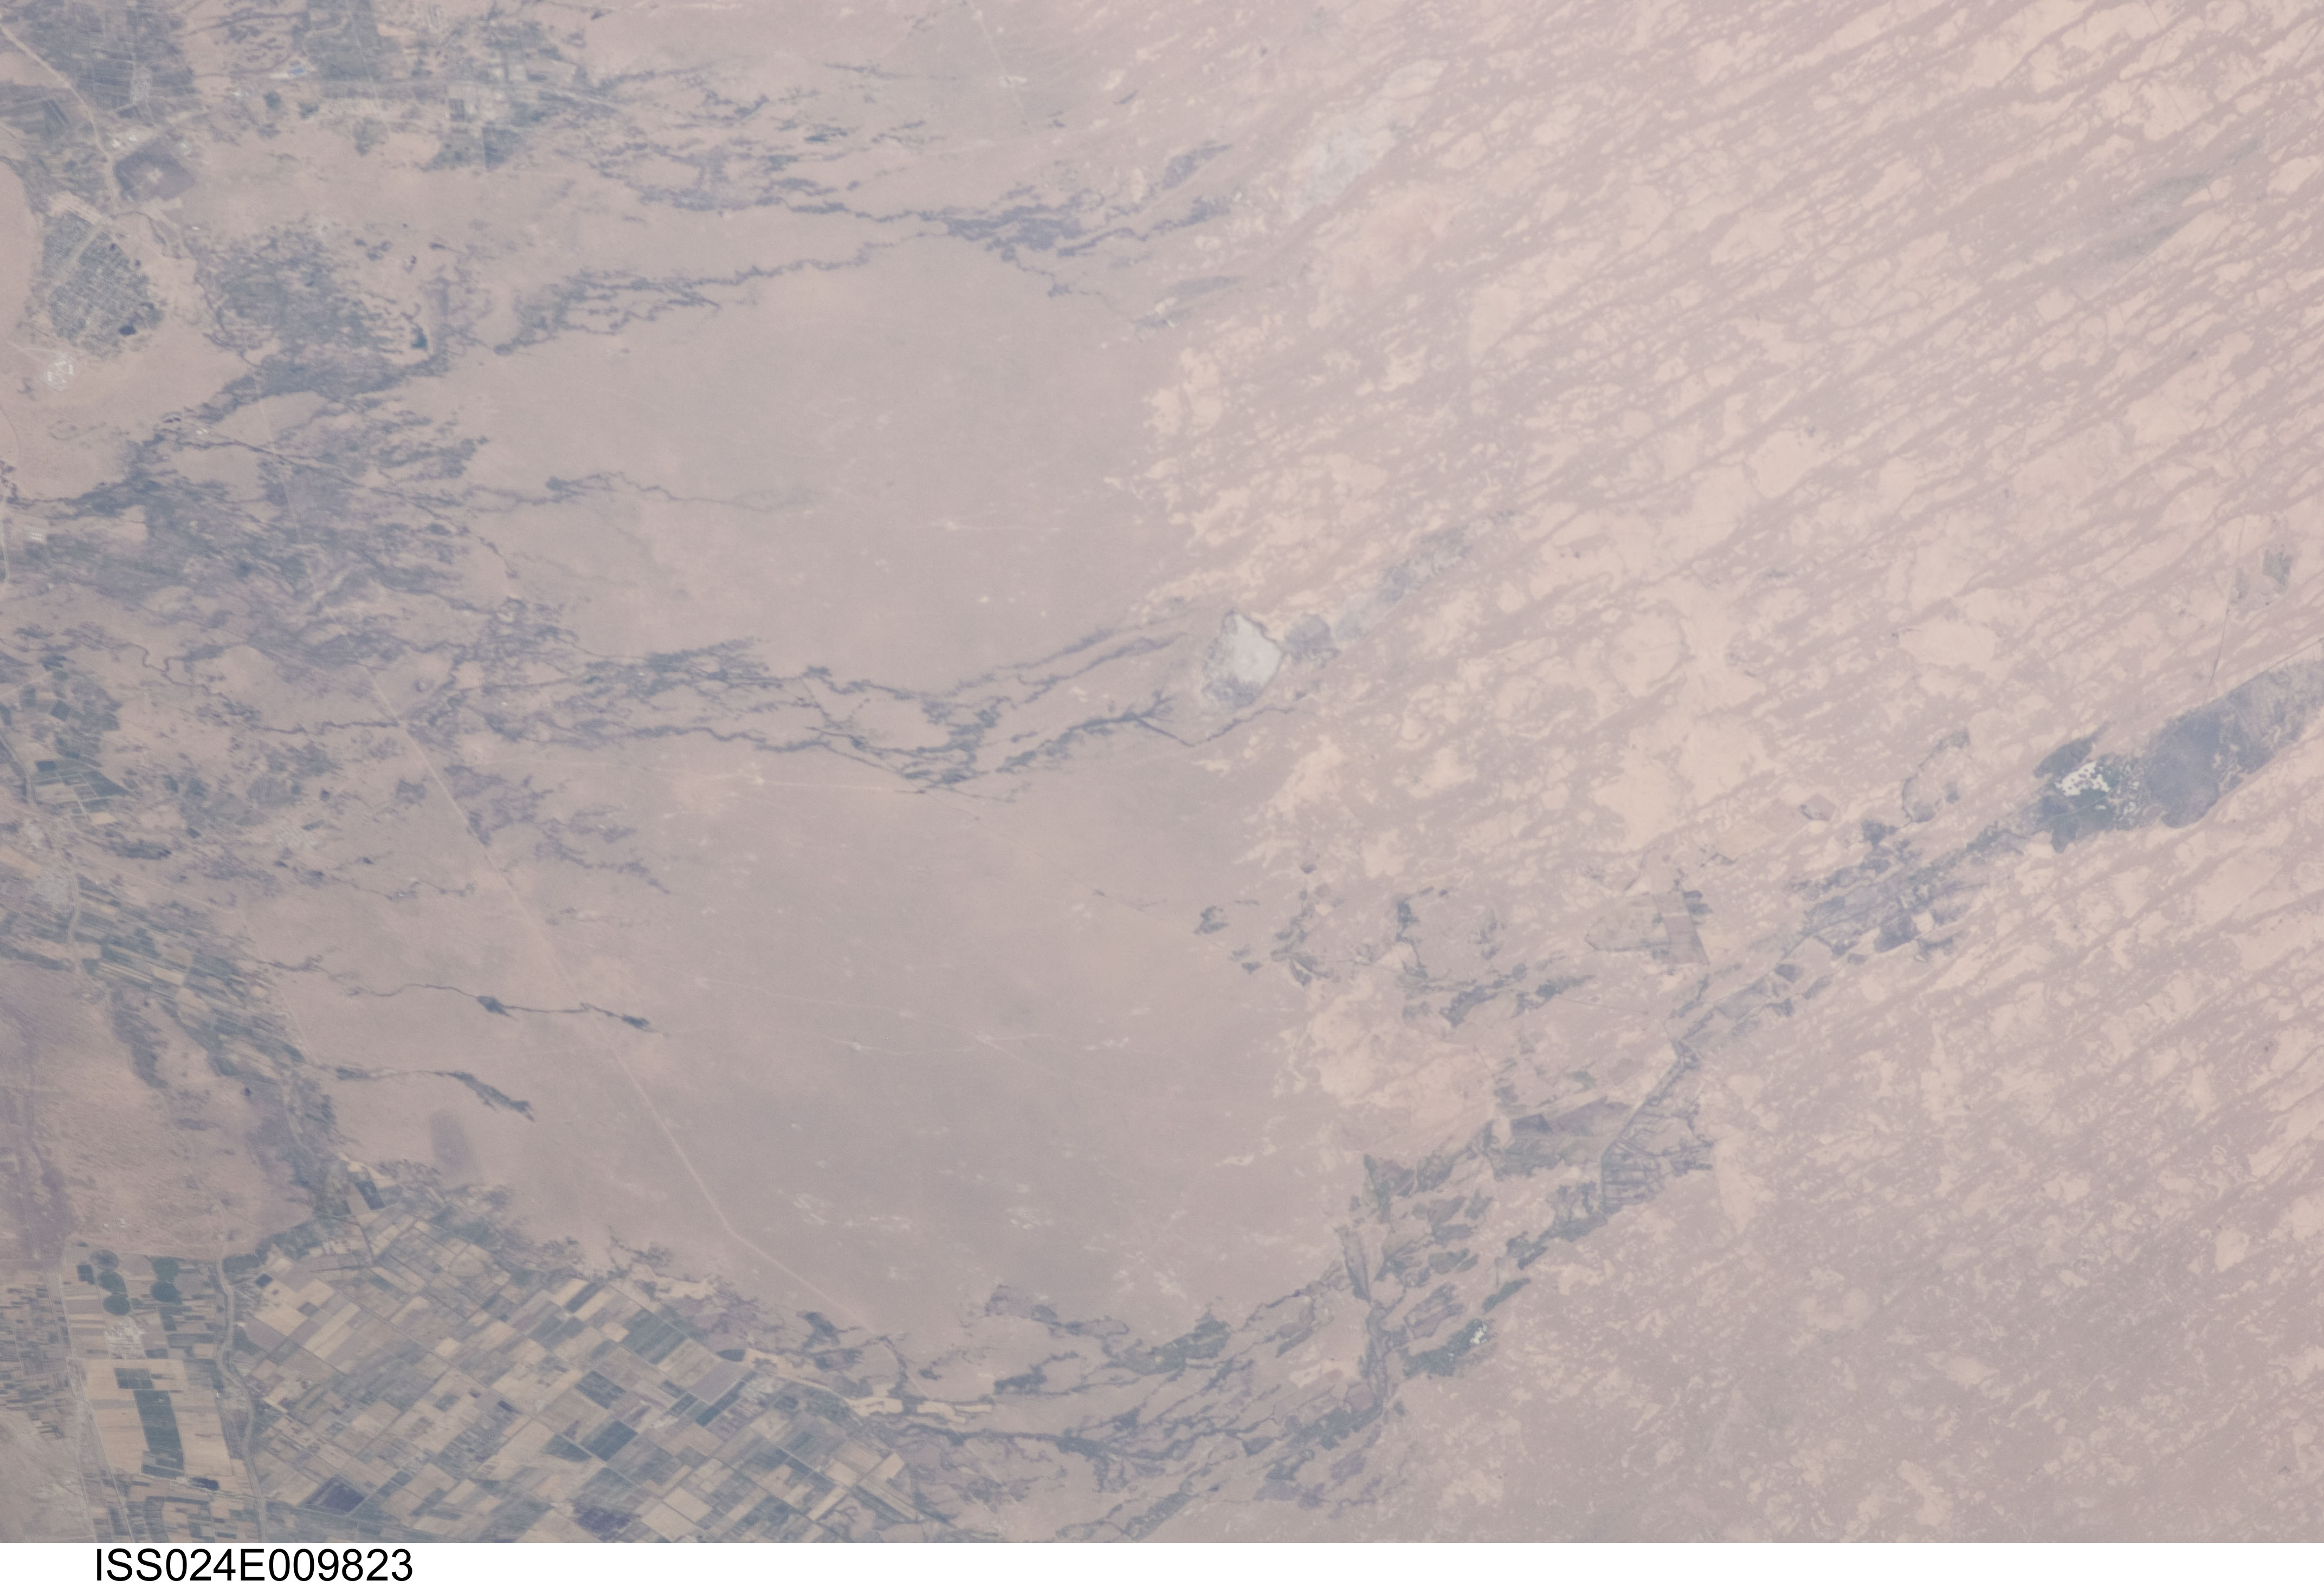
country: TURKMENISTAN
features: ASHGABAT AREA, KARAKUM DESERT, AGR.
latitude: 38.2
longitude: 58.7
